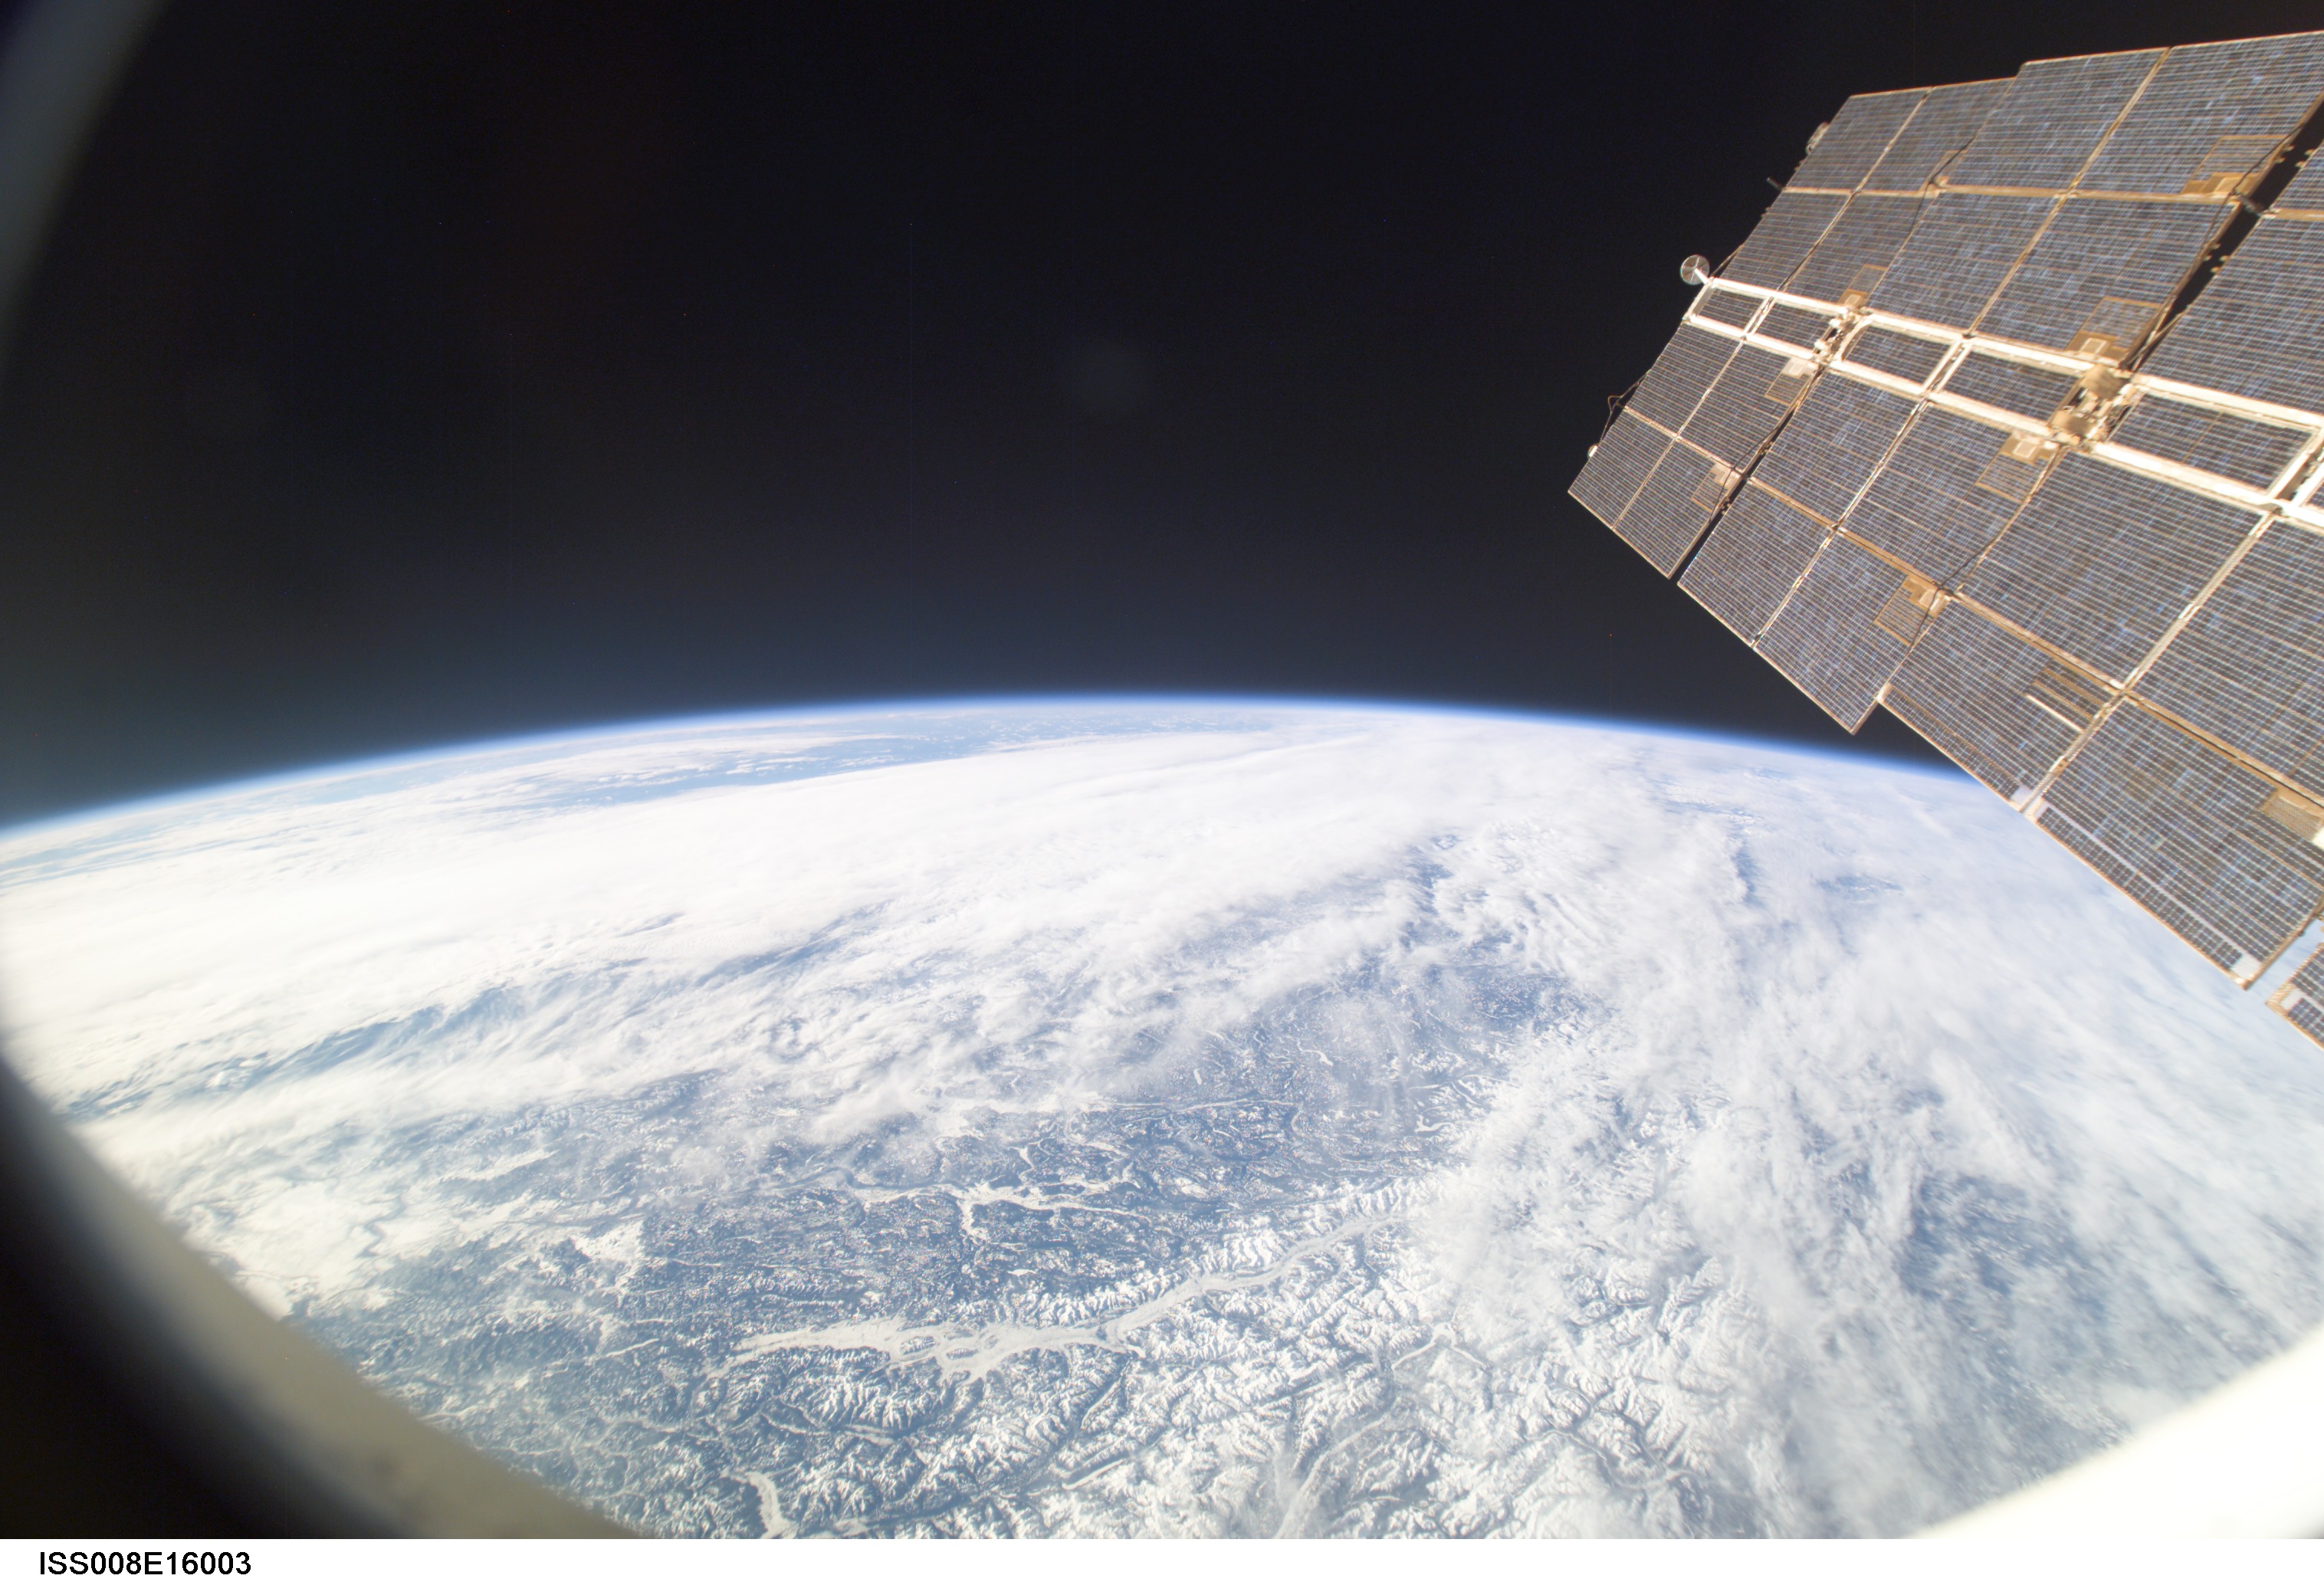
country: CANADA-BC
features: ROCKY MTS., COLUMBIA MTS., ATMOSPHERIC LIMB
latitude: 51.0
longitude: -120.0
